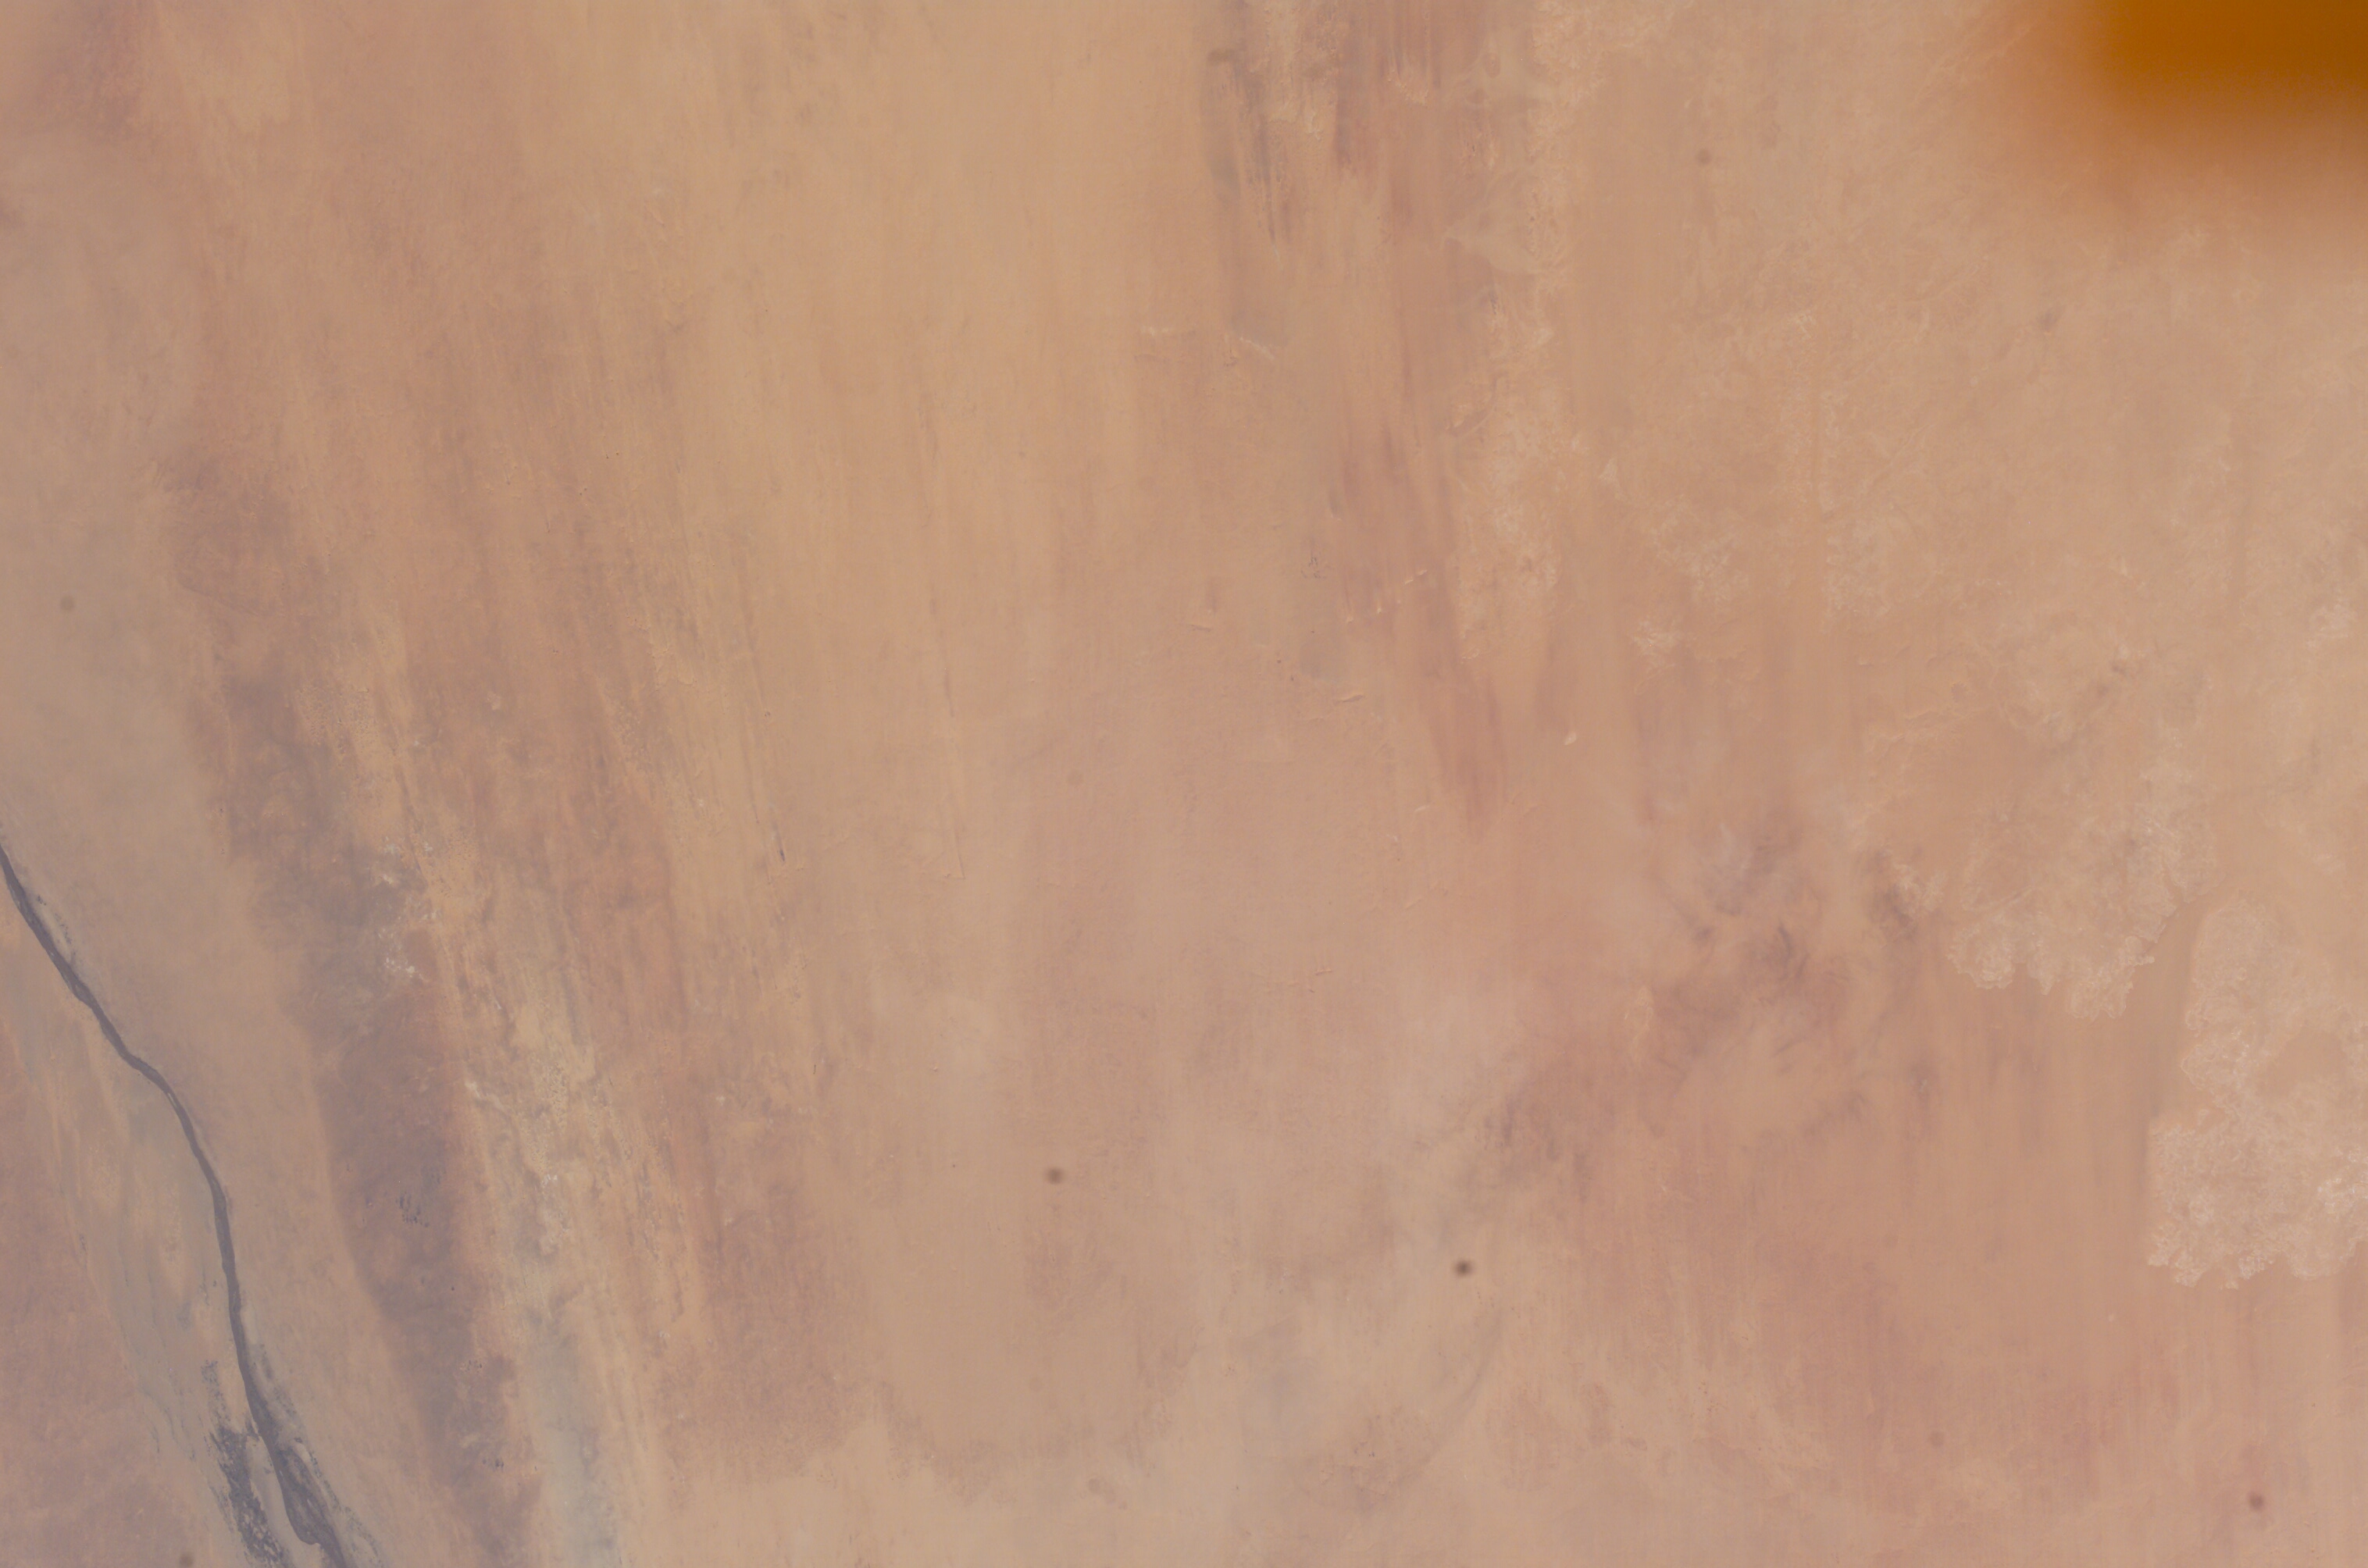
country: SUDAN
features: NILE R., WIND STREAKS
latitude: 19.0
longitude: 29.5
